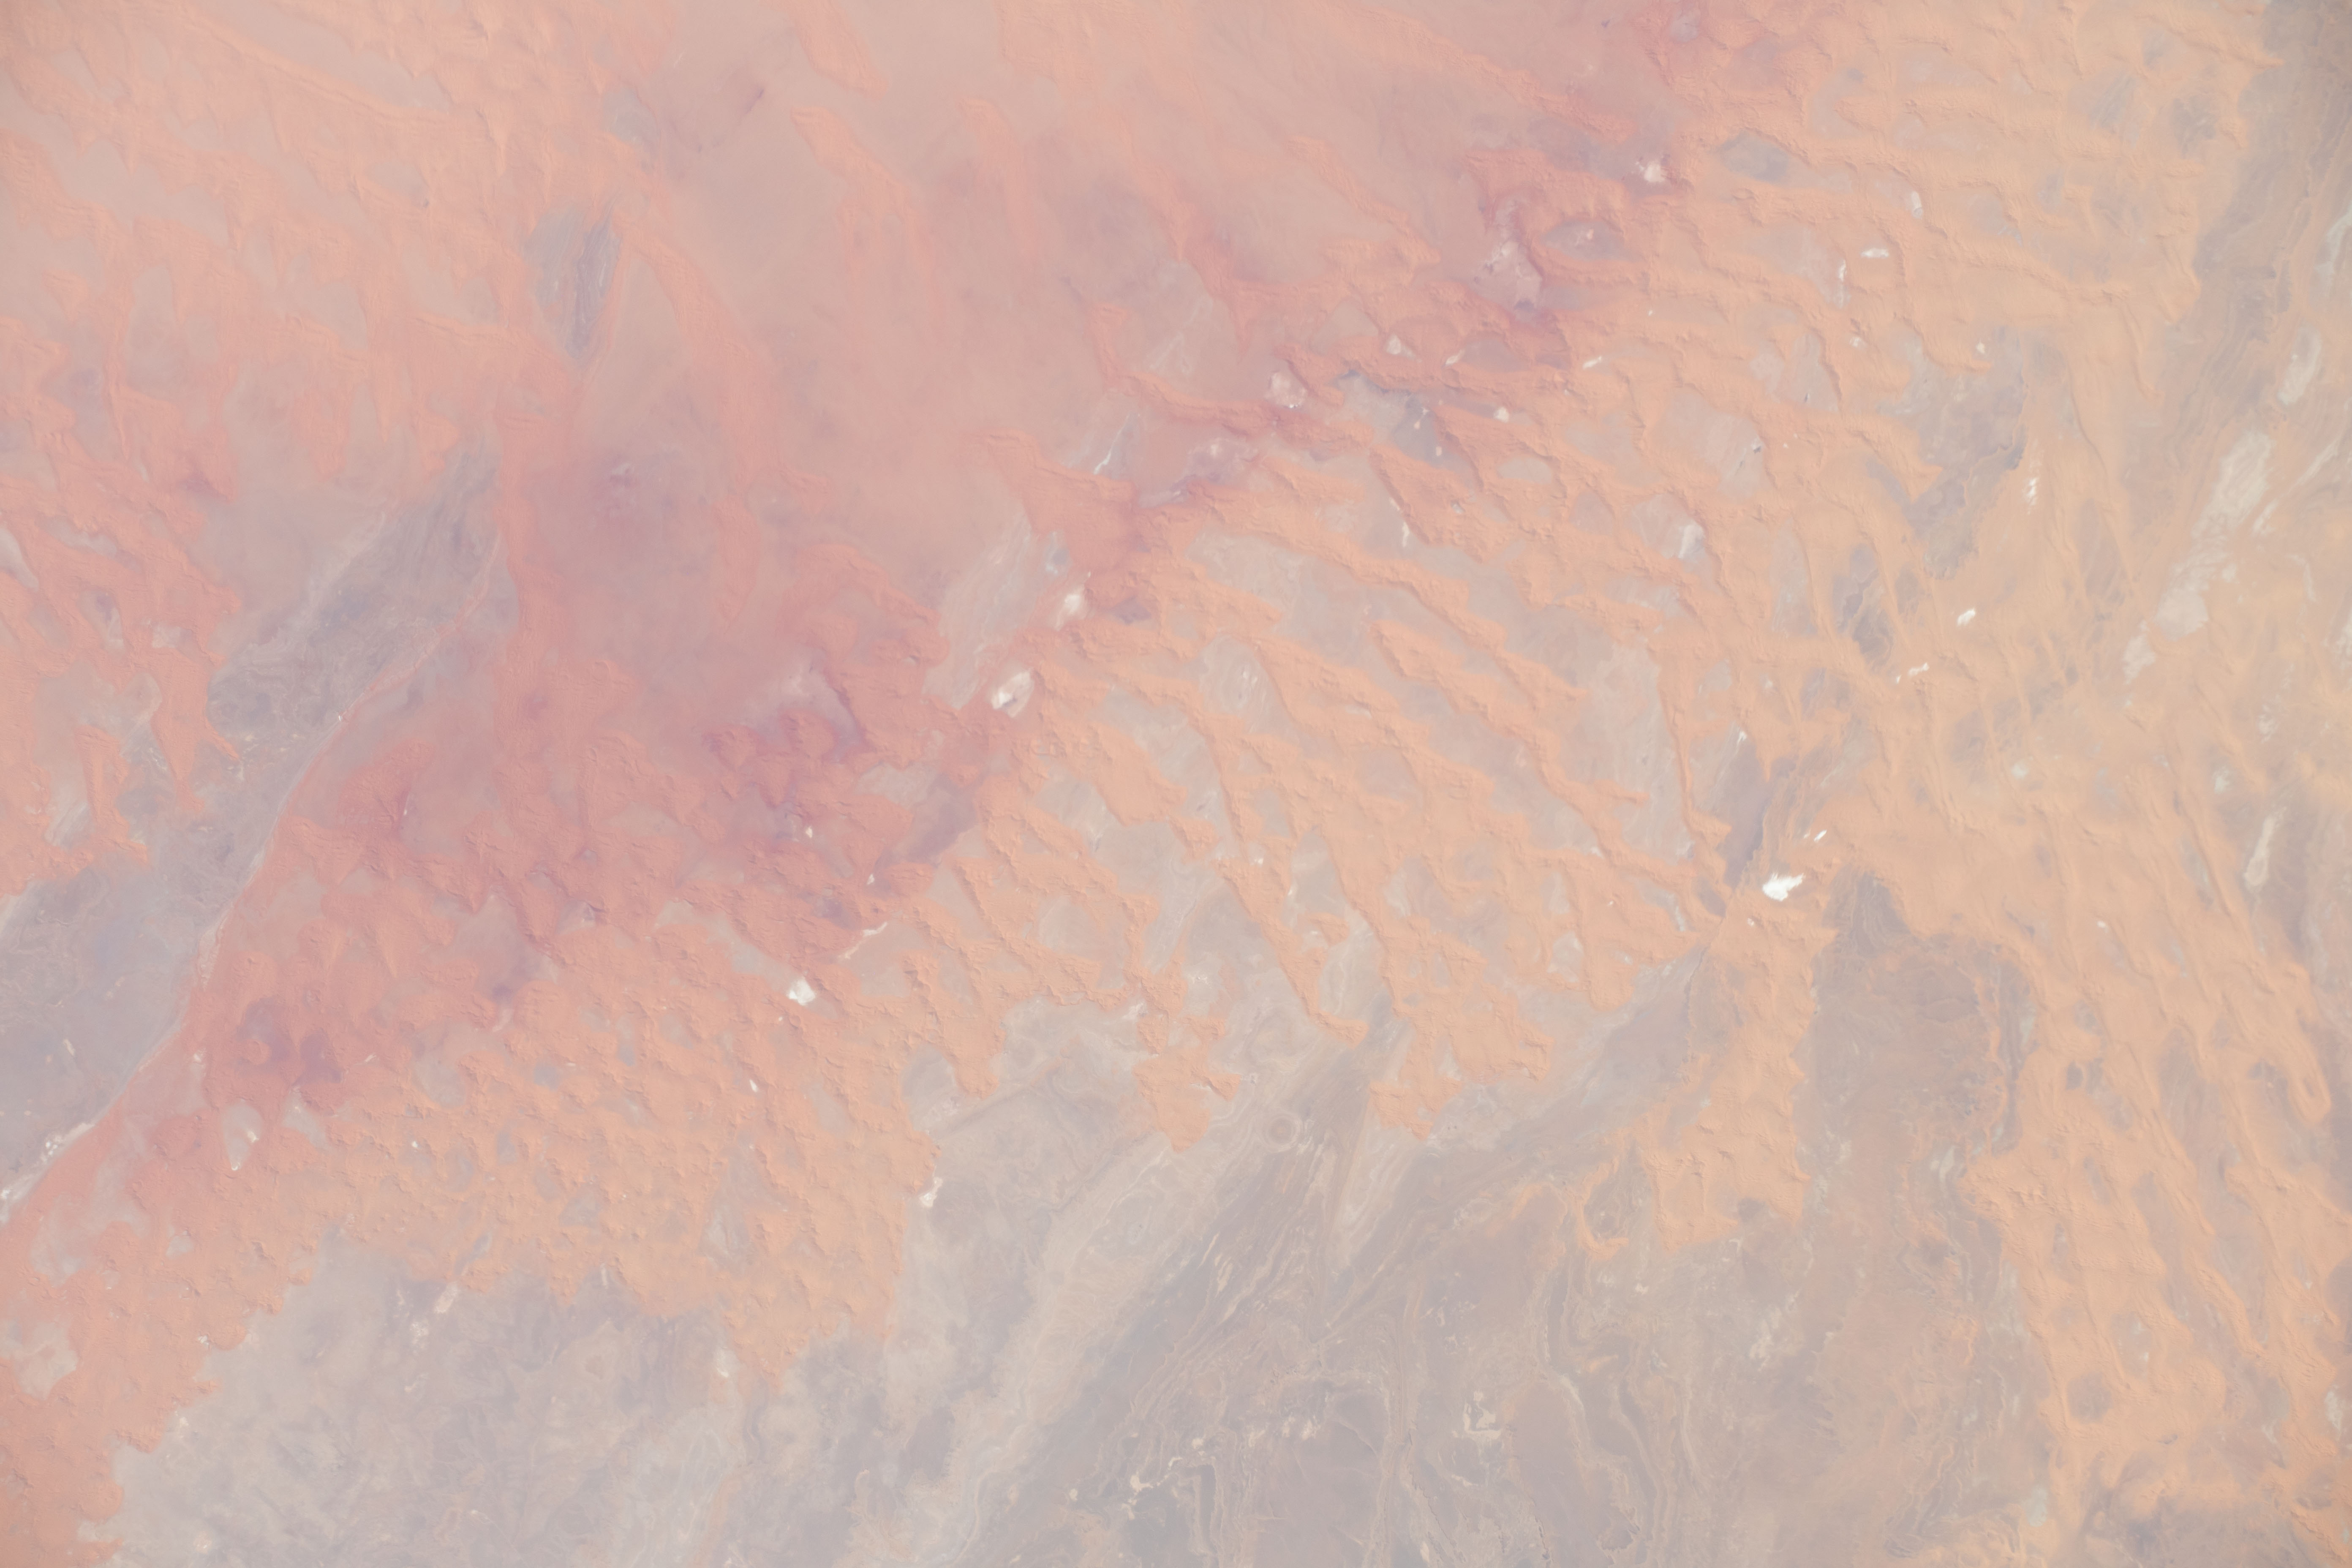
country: LIBYA
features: TASSILI N'AJJER, SAHARA DESERT, AWBARI ERG
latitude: 26.5
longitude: 10.8
